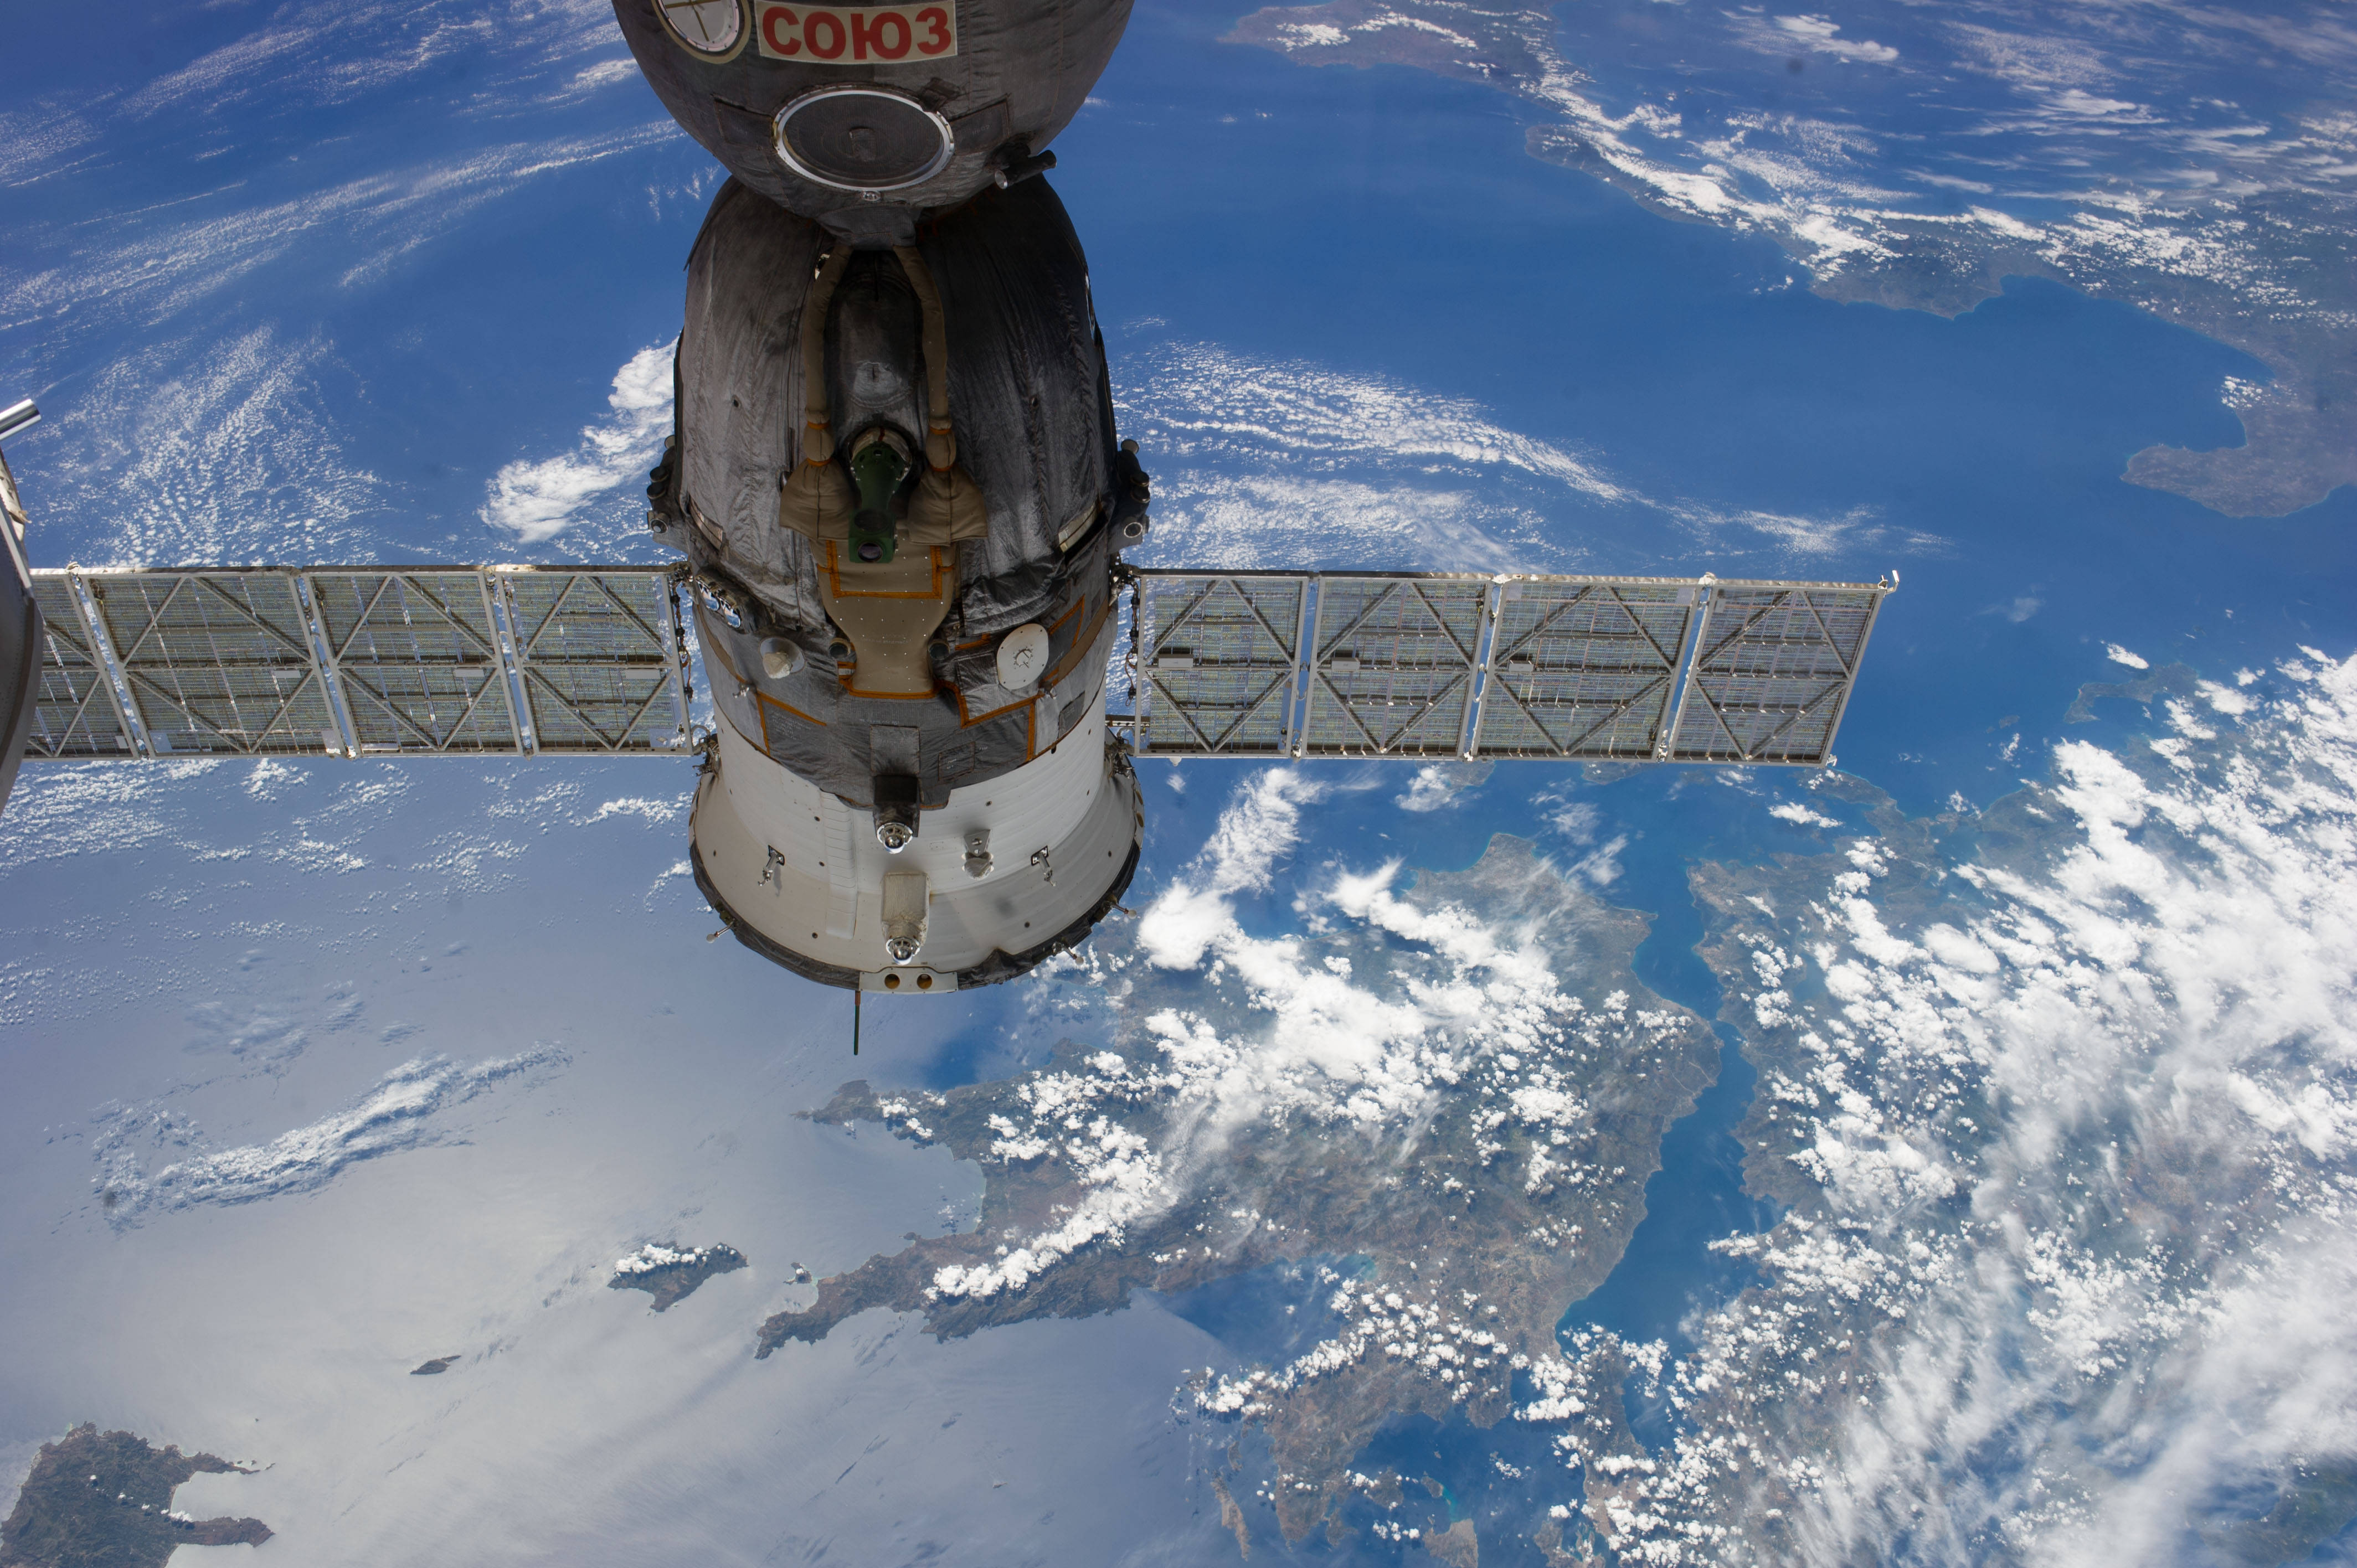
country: GREECE
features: ATHENS, SPARTA, CORINTH, MOUNTAINS, CRETE ISLAND, MEDITERRANEAN SEA
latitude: 37.1
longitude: 21.4
